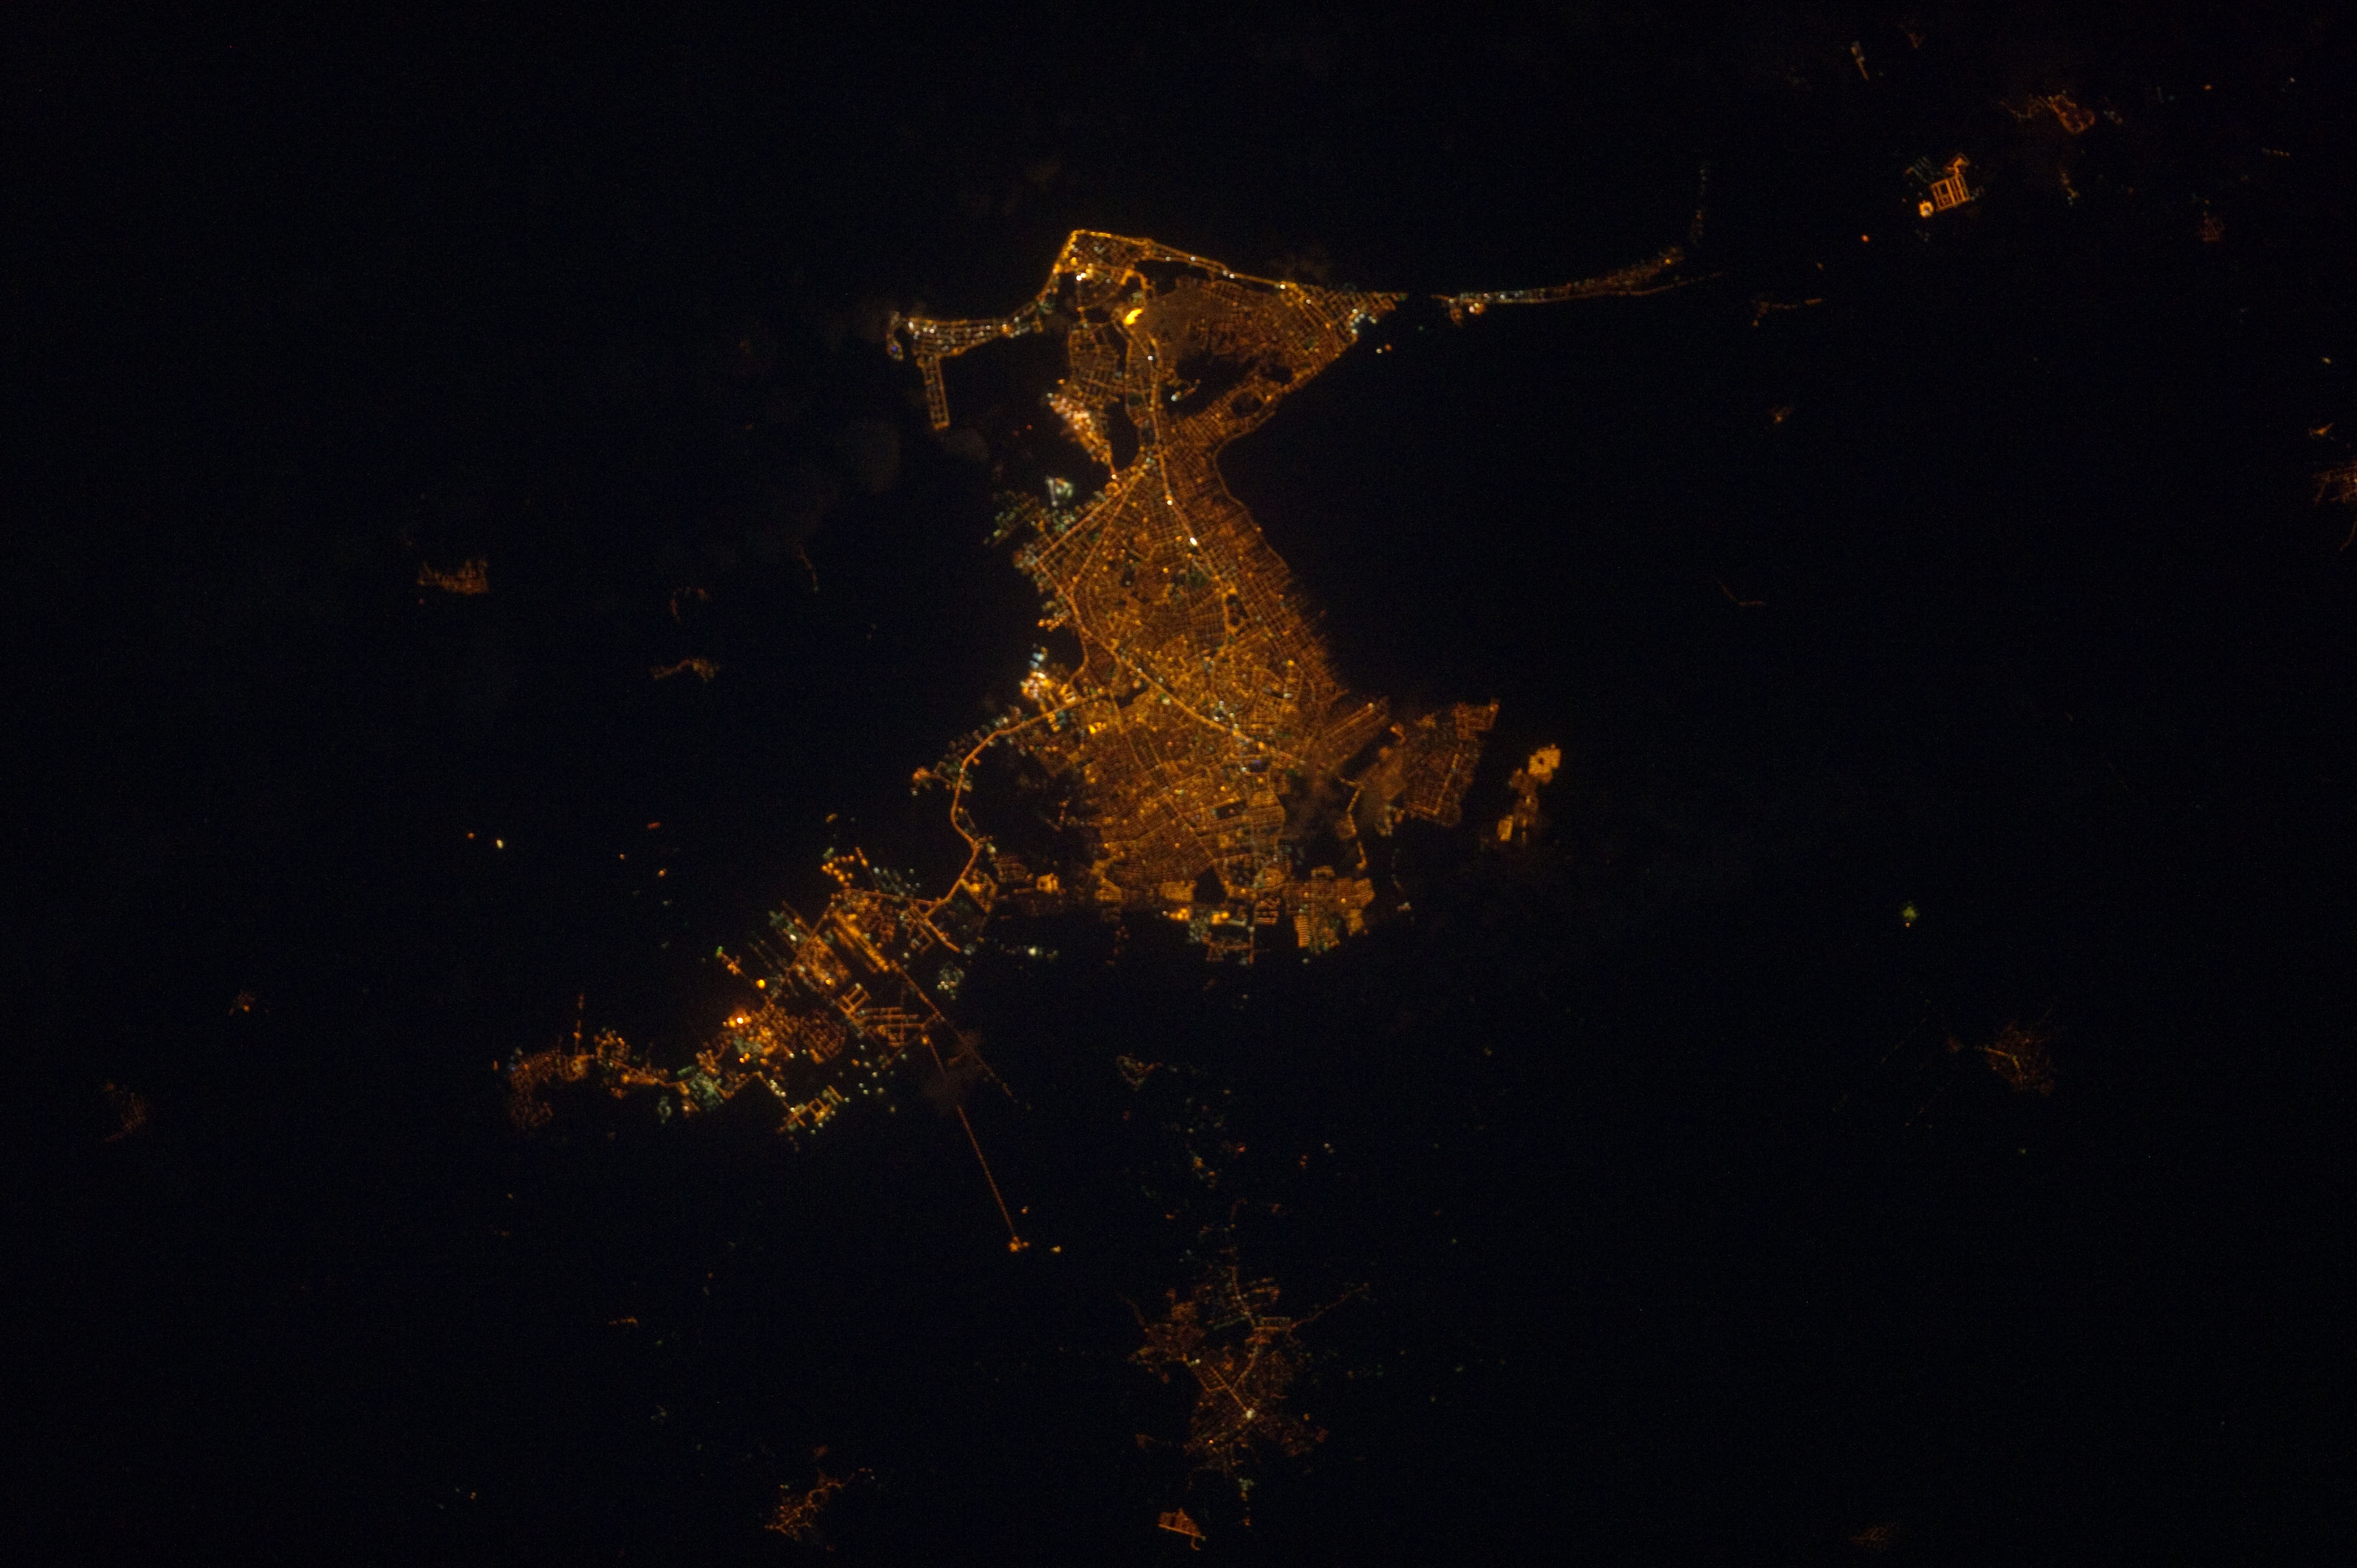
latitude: 10.8
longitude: -73.9
